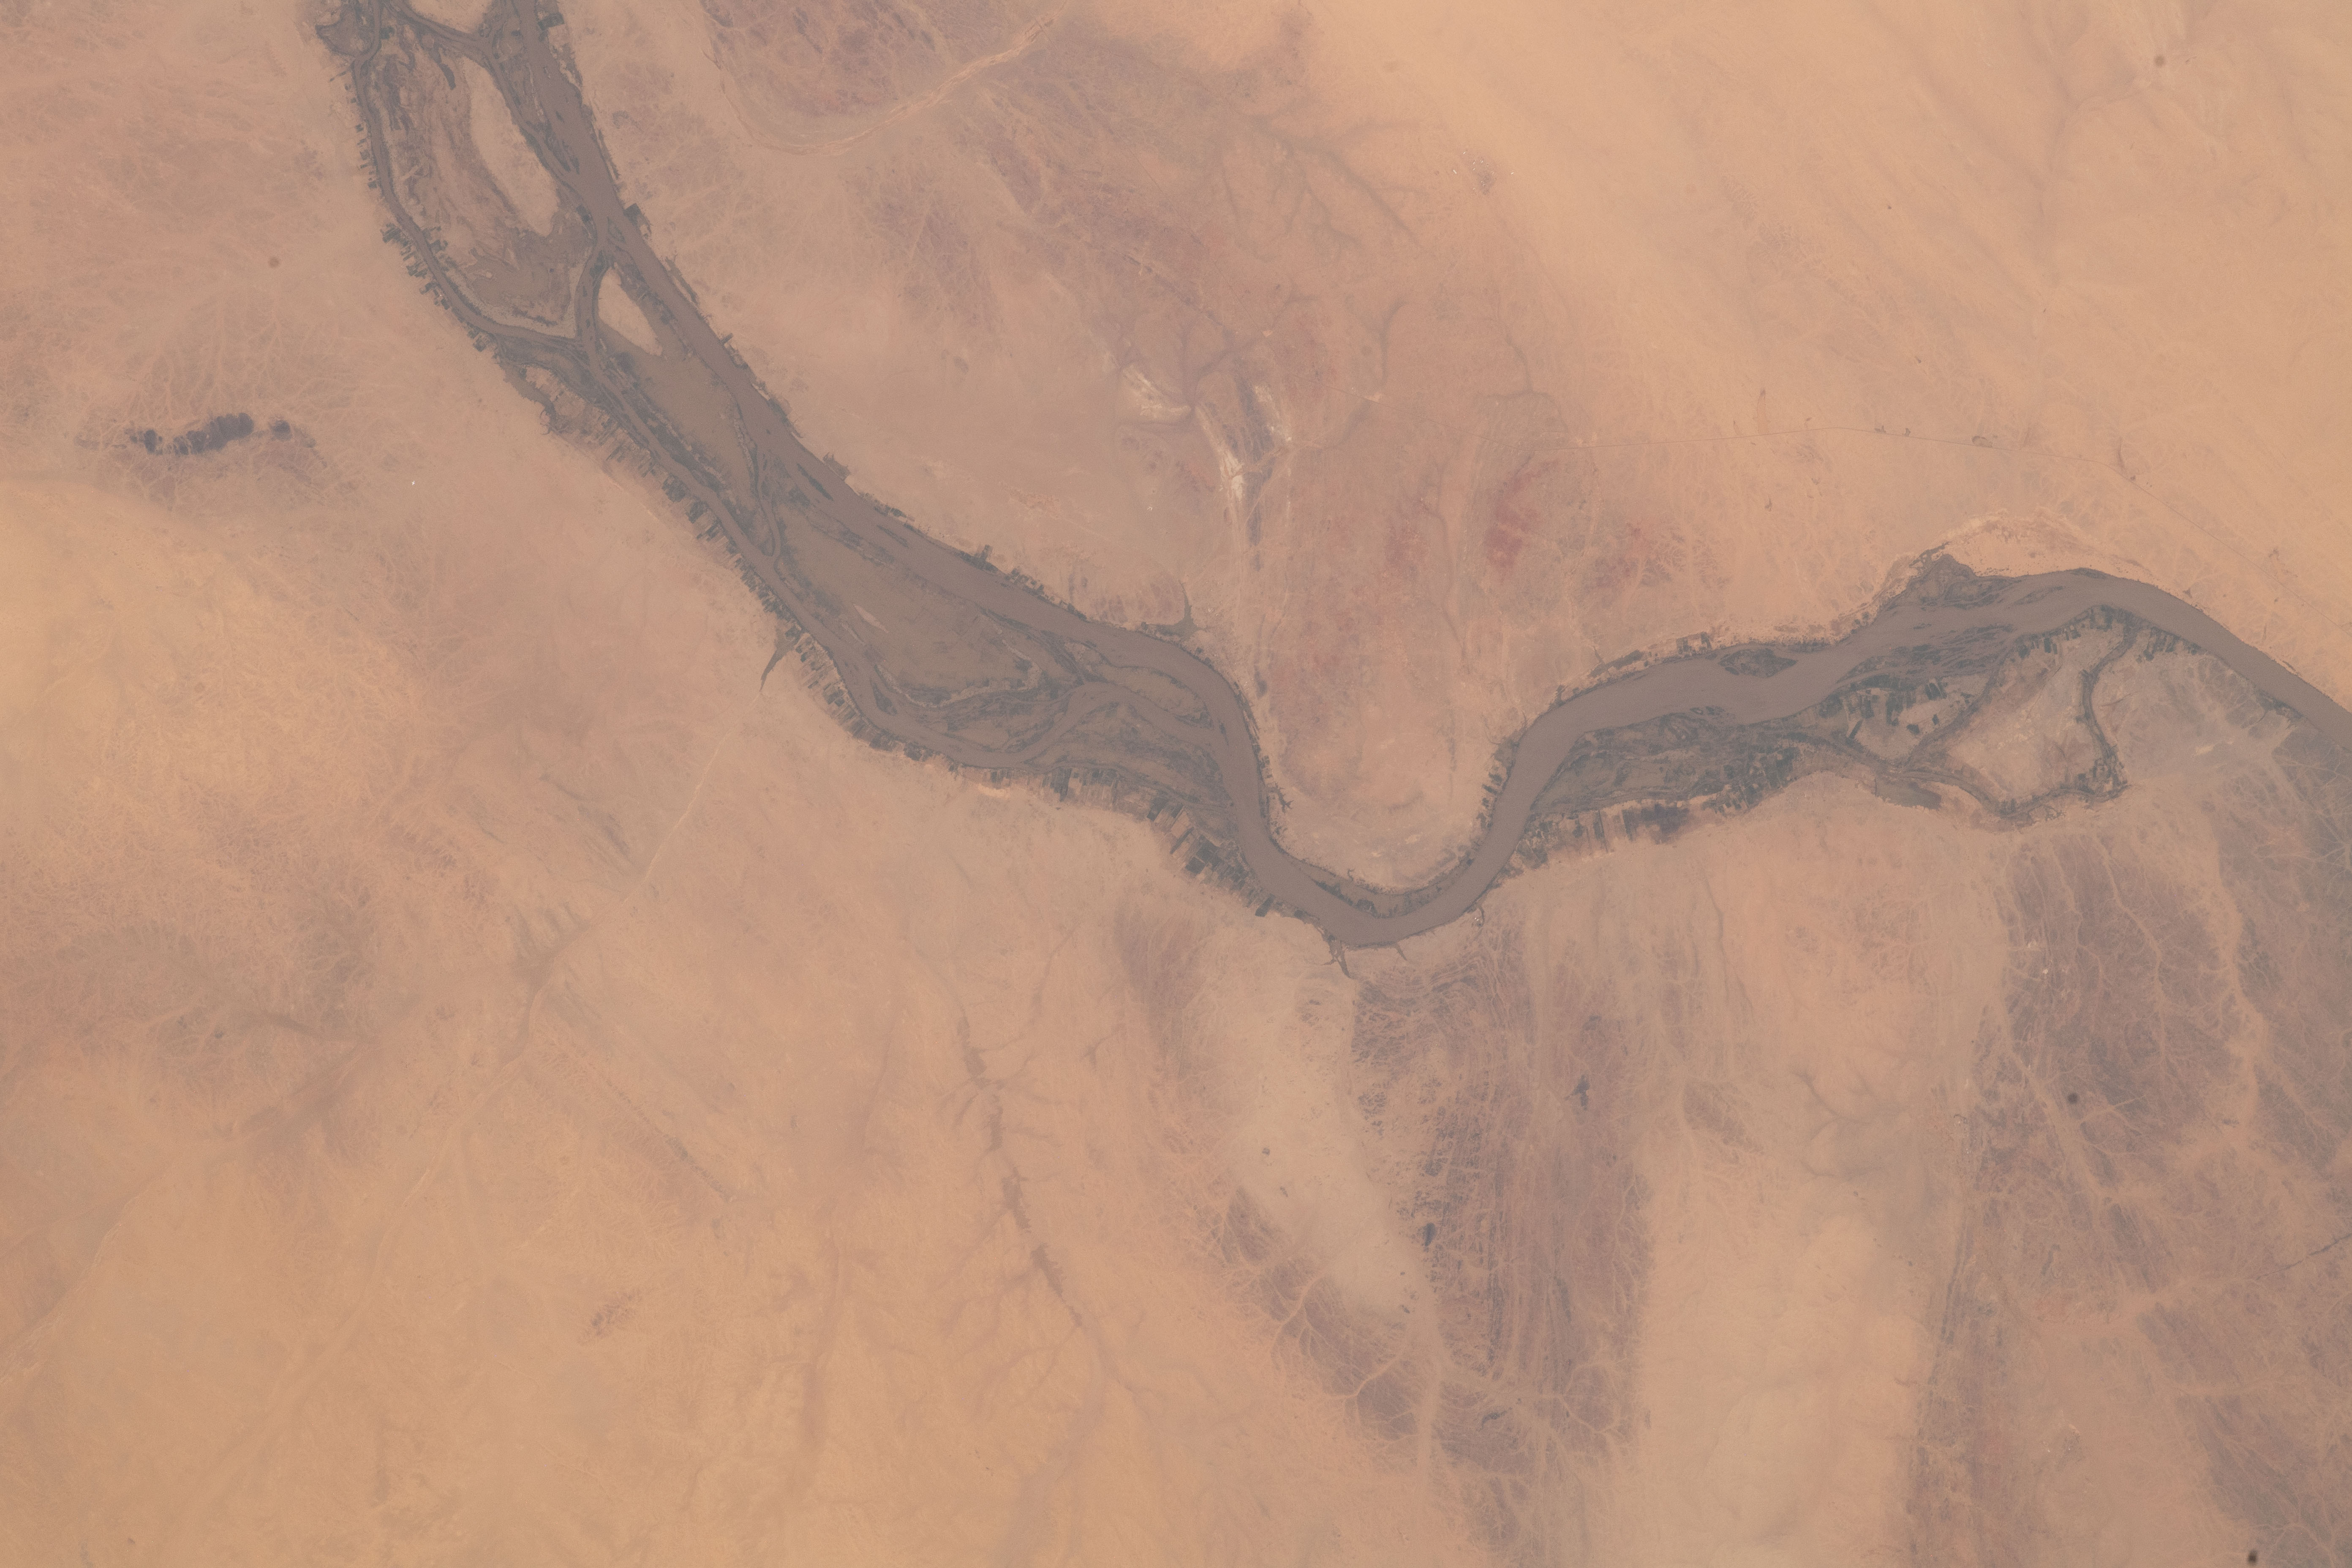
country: SUDAN
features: RIVER, RIVER NILE, NILE RIVER, DESERT, FLOODING
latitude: 18.8
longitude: 33.6
